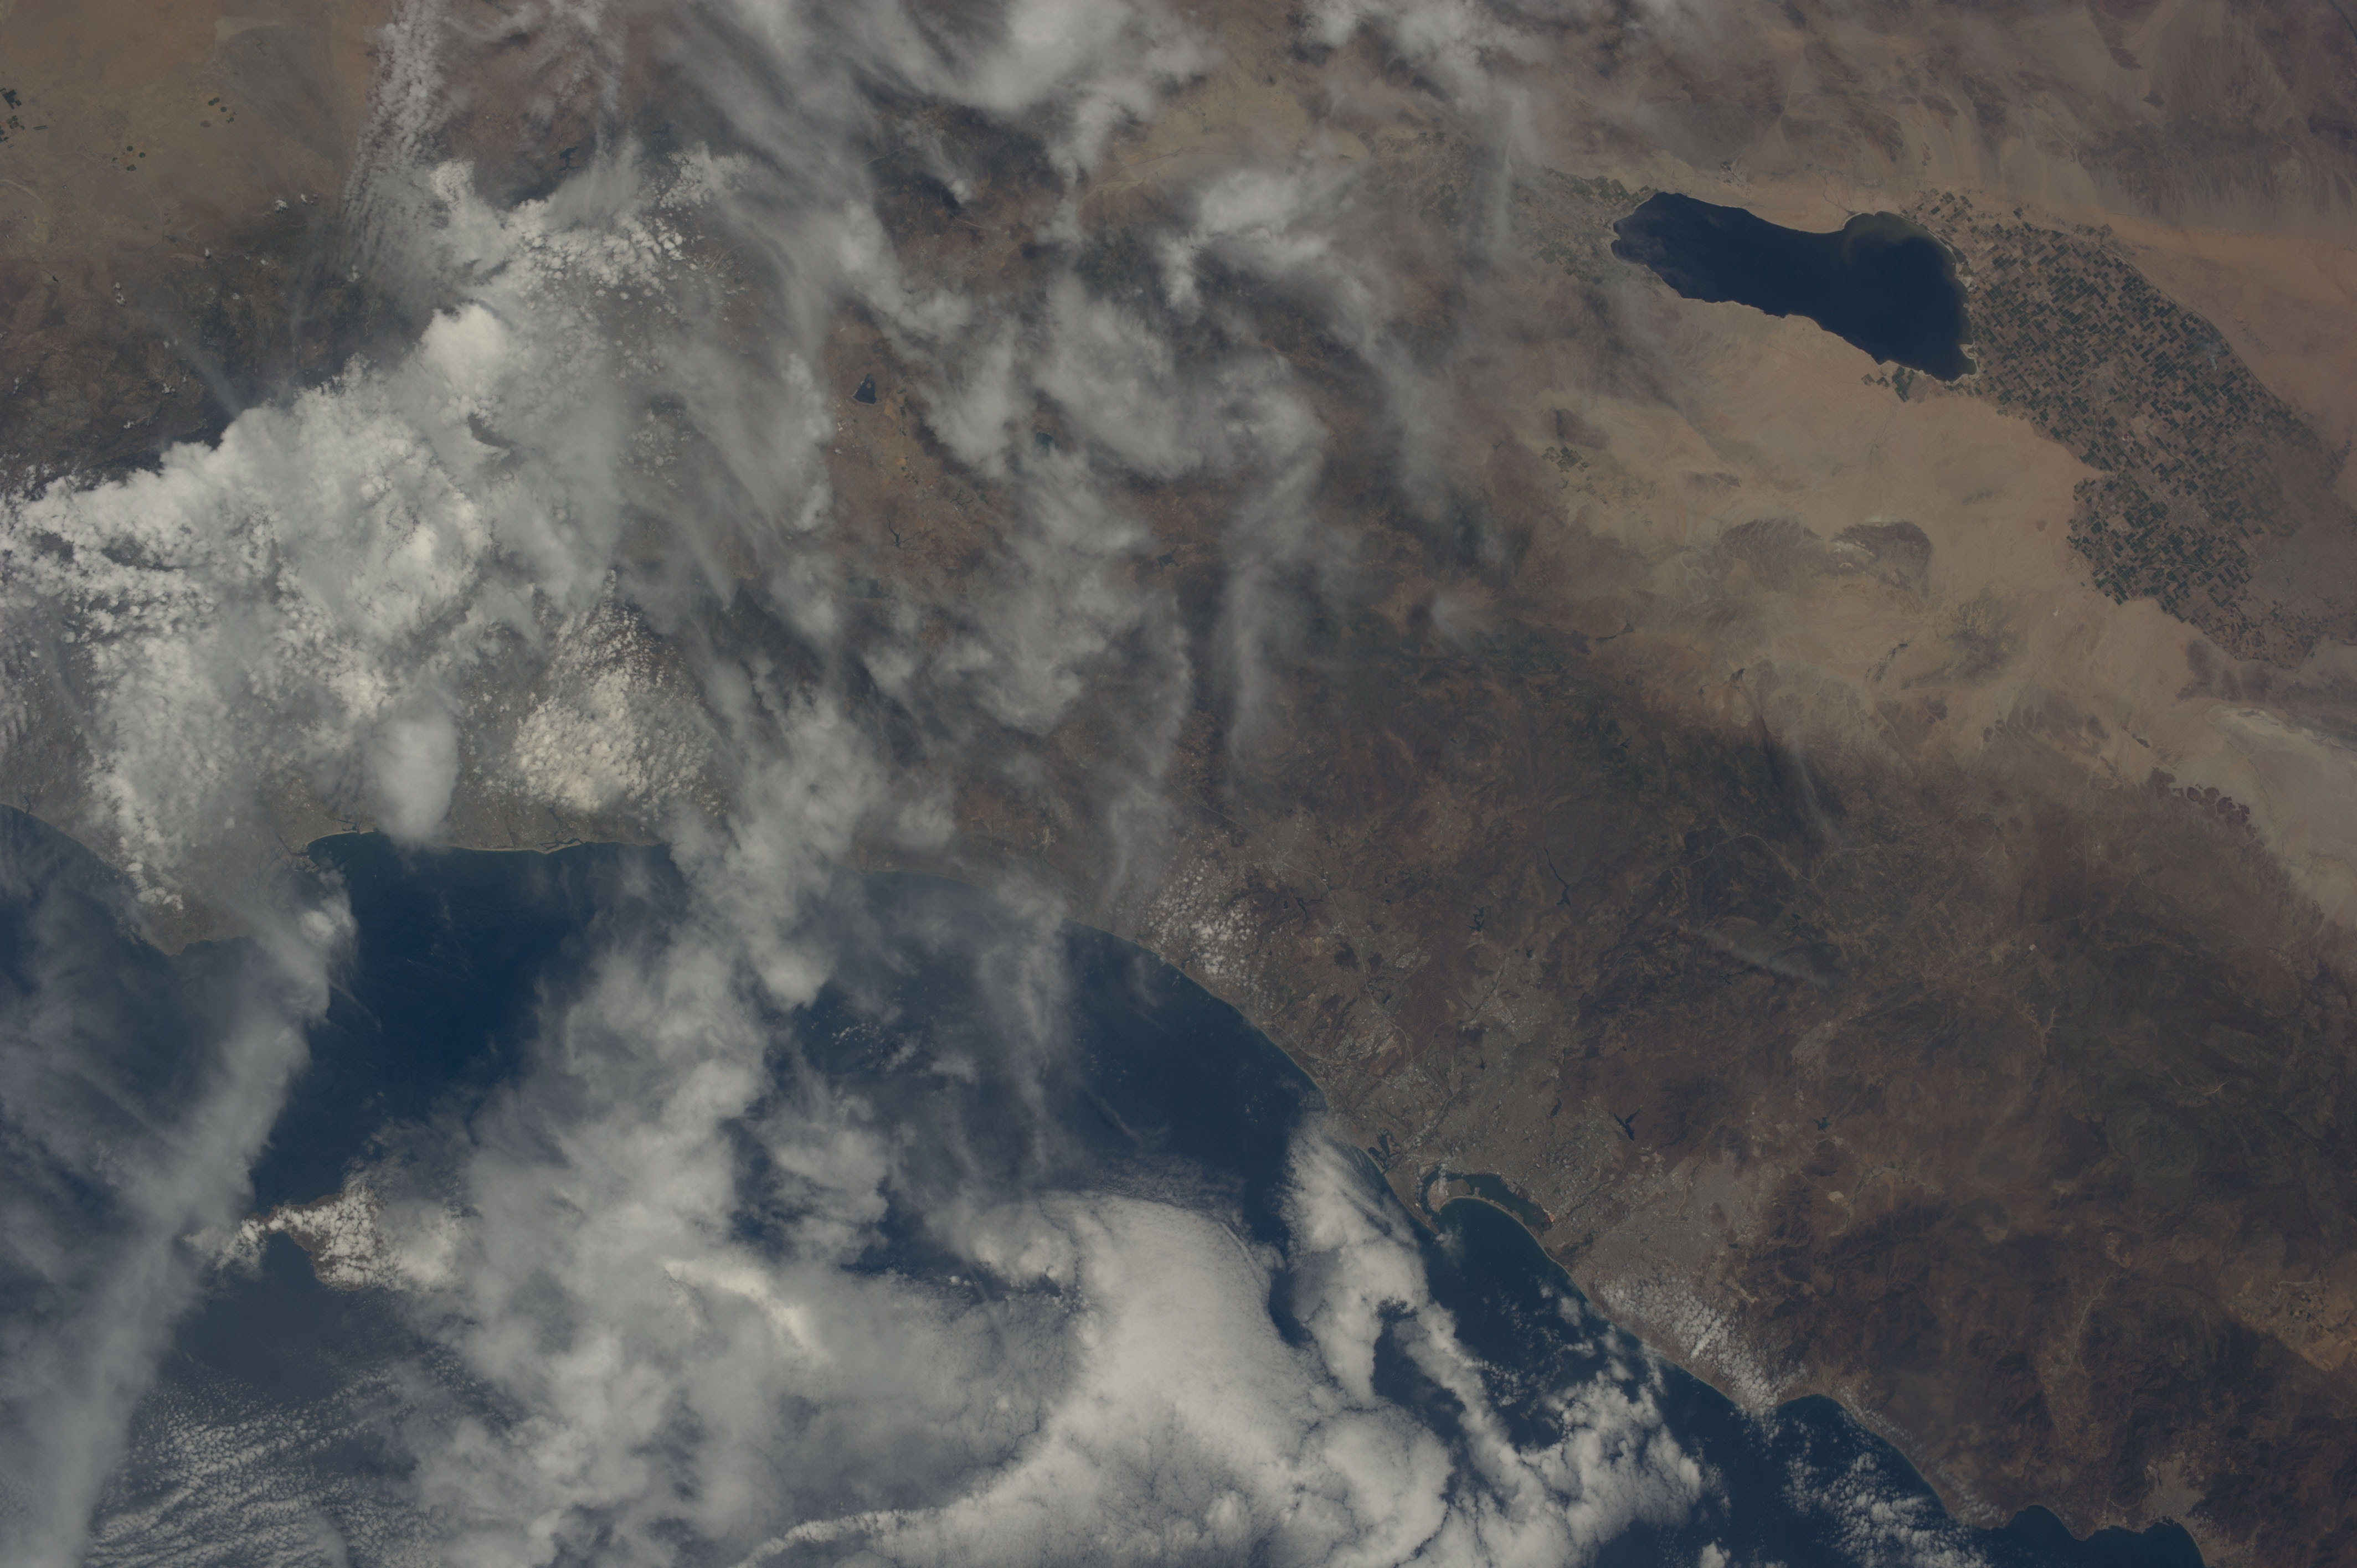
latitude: 33.5
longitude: -117.0
